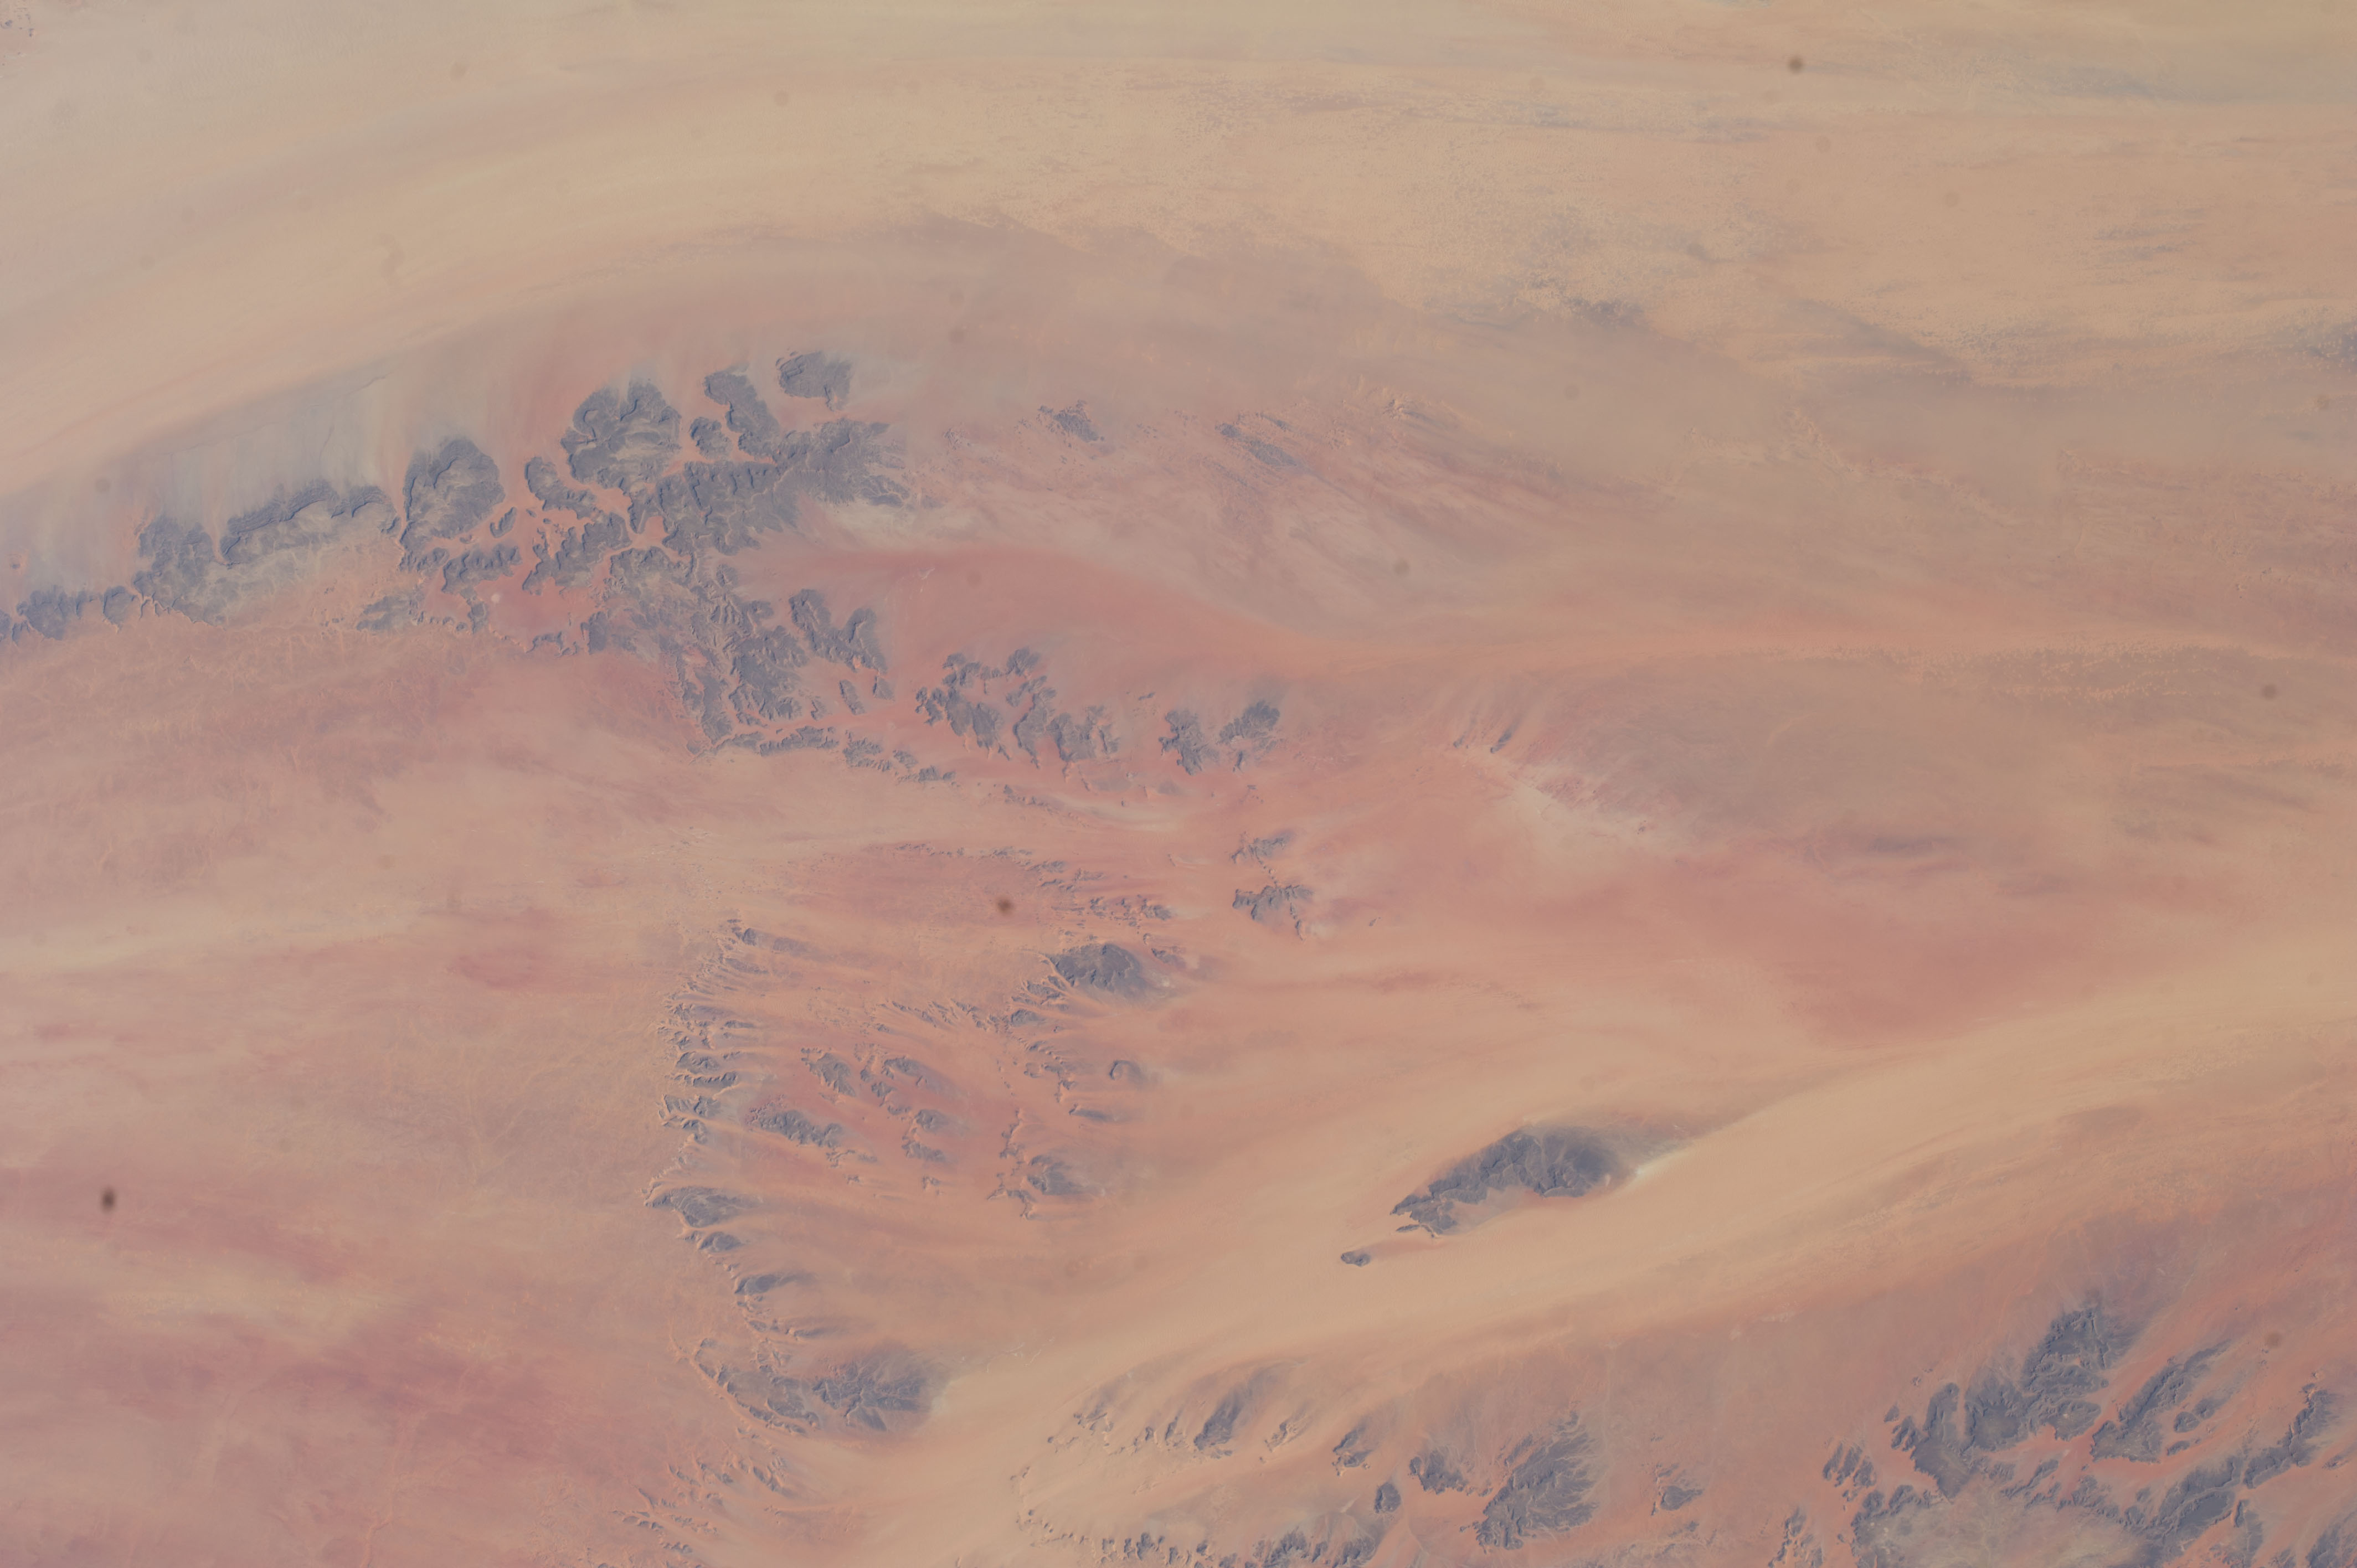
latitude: 18.6
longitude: 22.8
